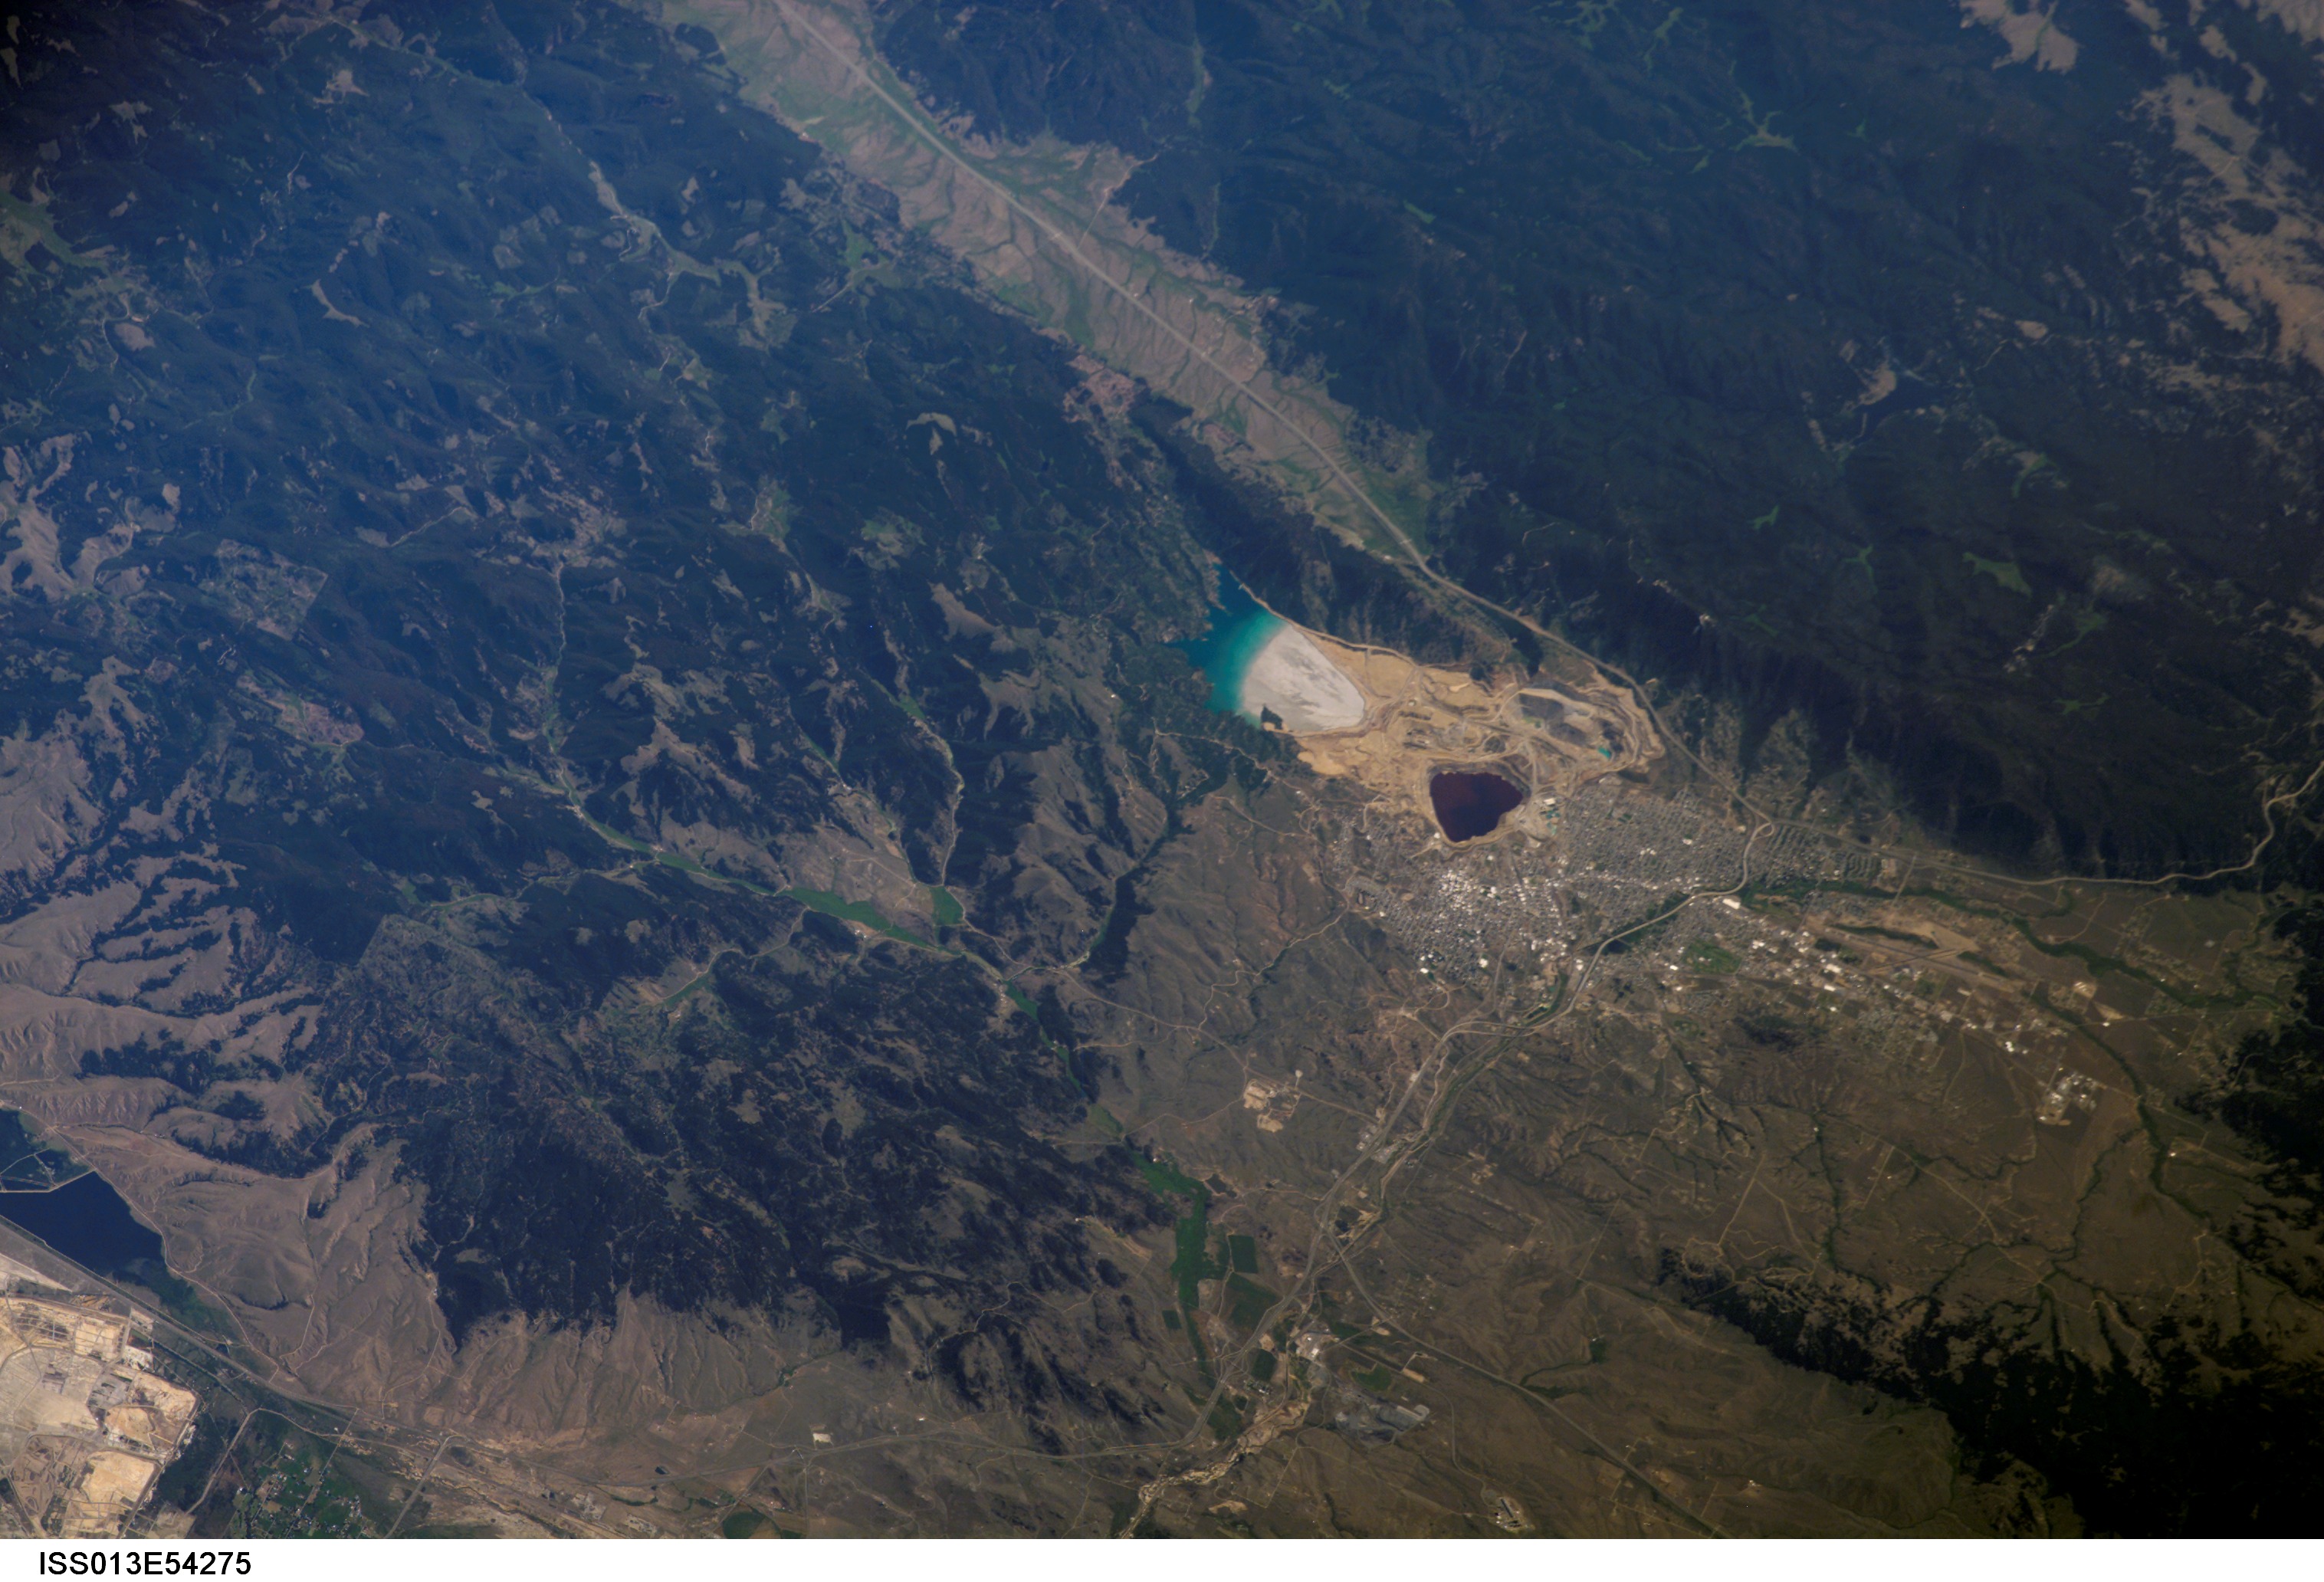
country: USA-MONTANA
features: BUTTE, COPPER MINE, TAILINGS
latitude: 46.0
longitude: -112.5
